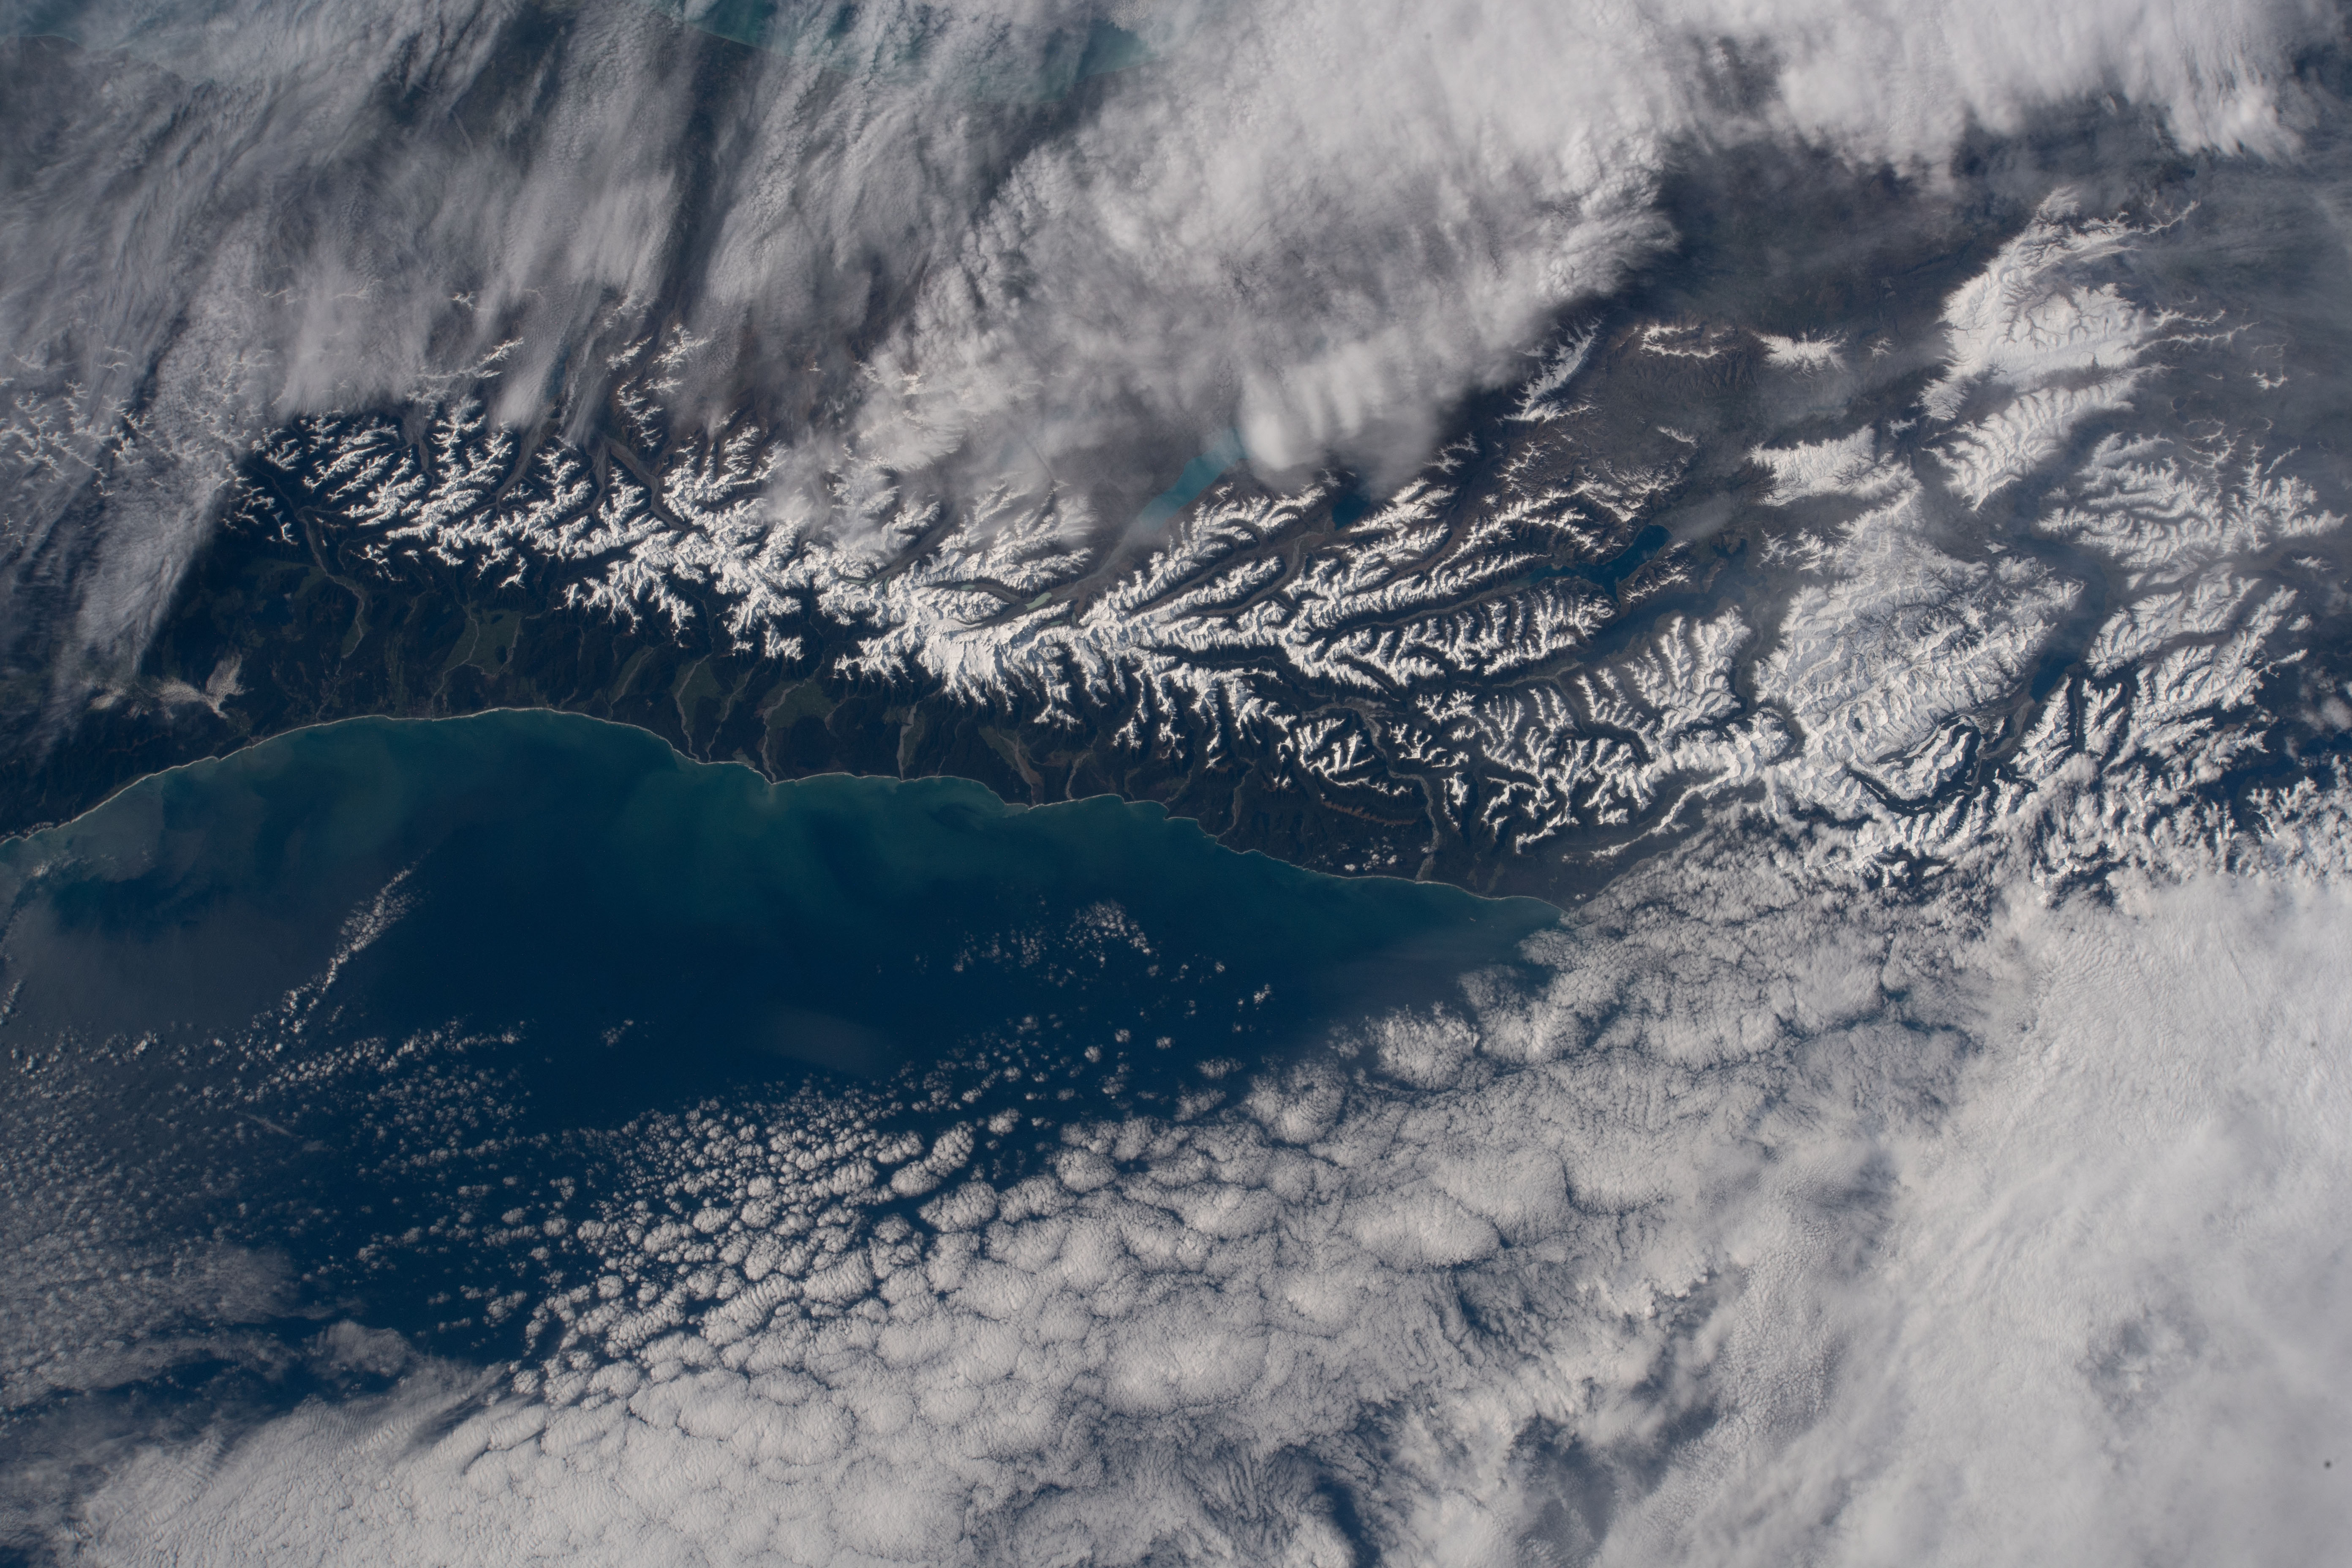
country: NEW ZEALAND-SI
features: COOK CANYON, HOKITIKA, GREYMOUTH, FRANZ JOSEF GLACIER
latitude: -43.2
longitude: 170.2
